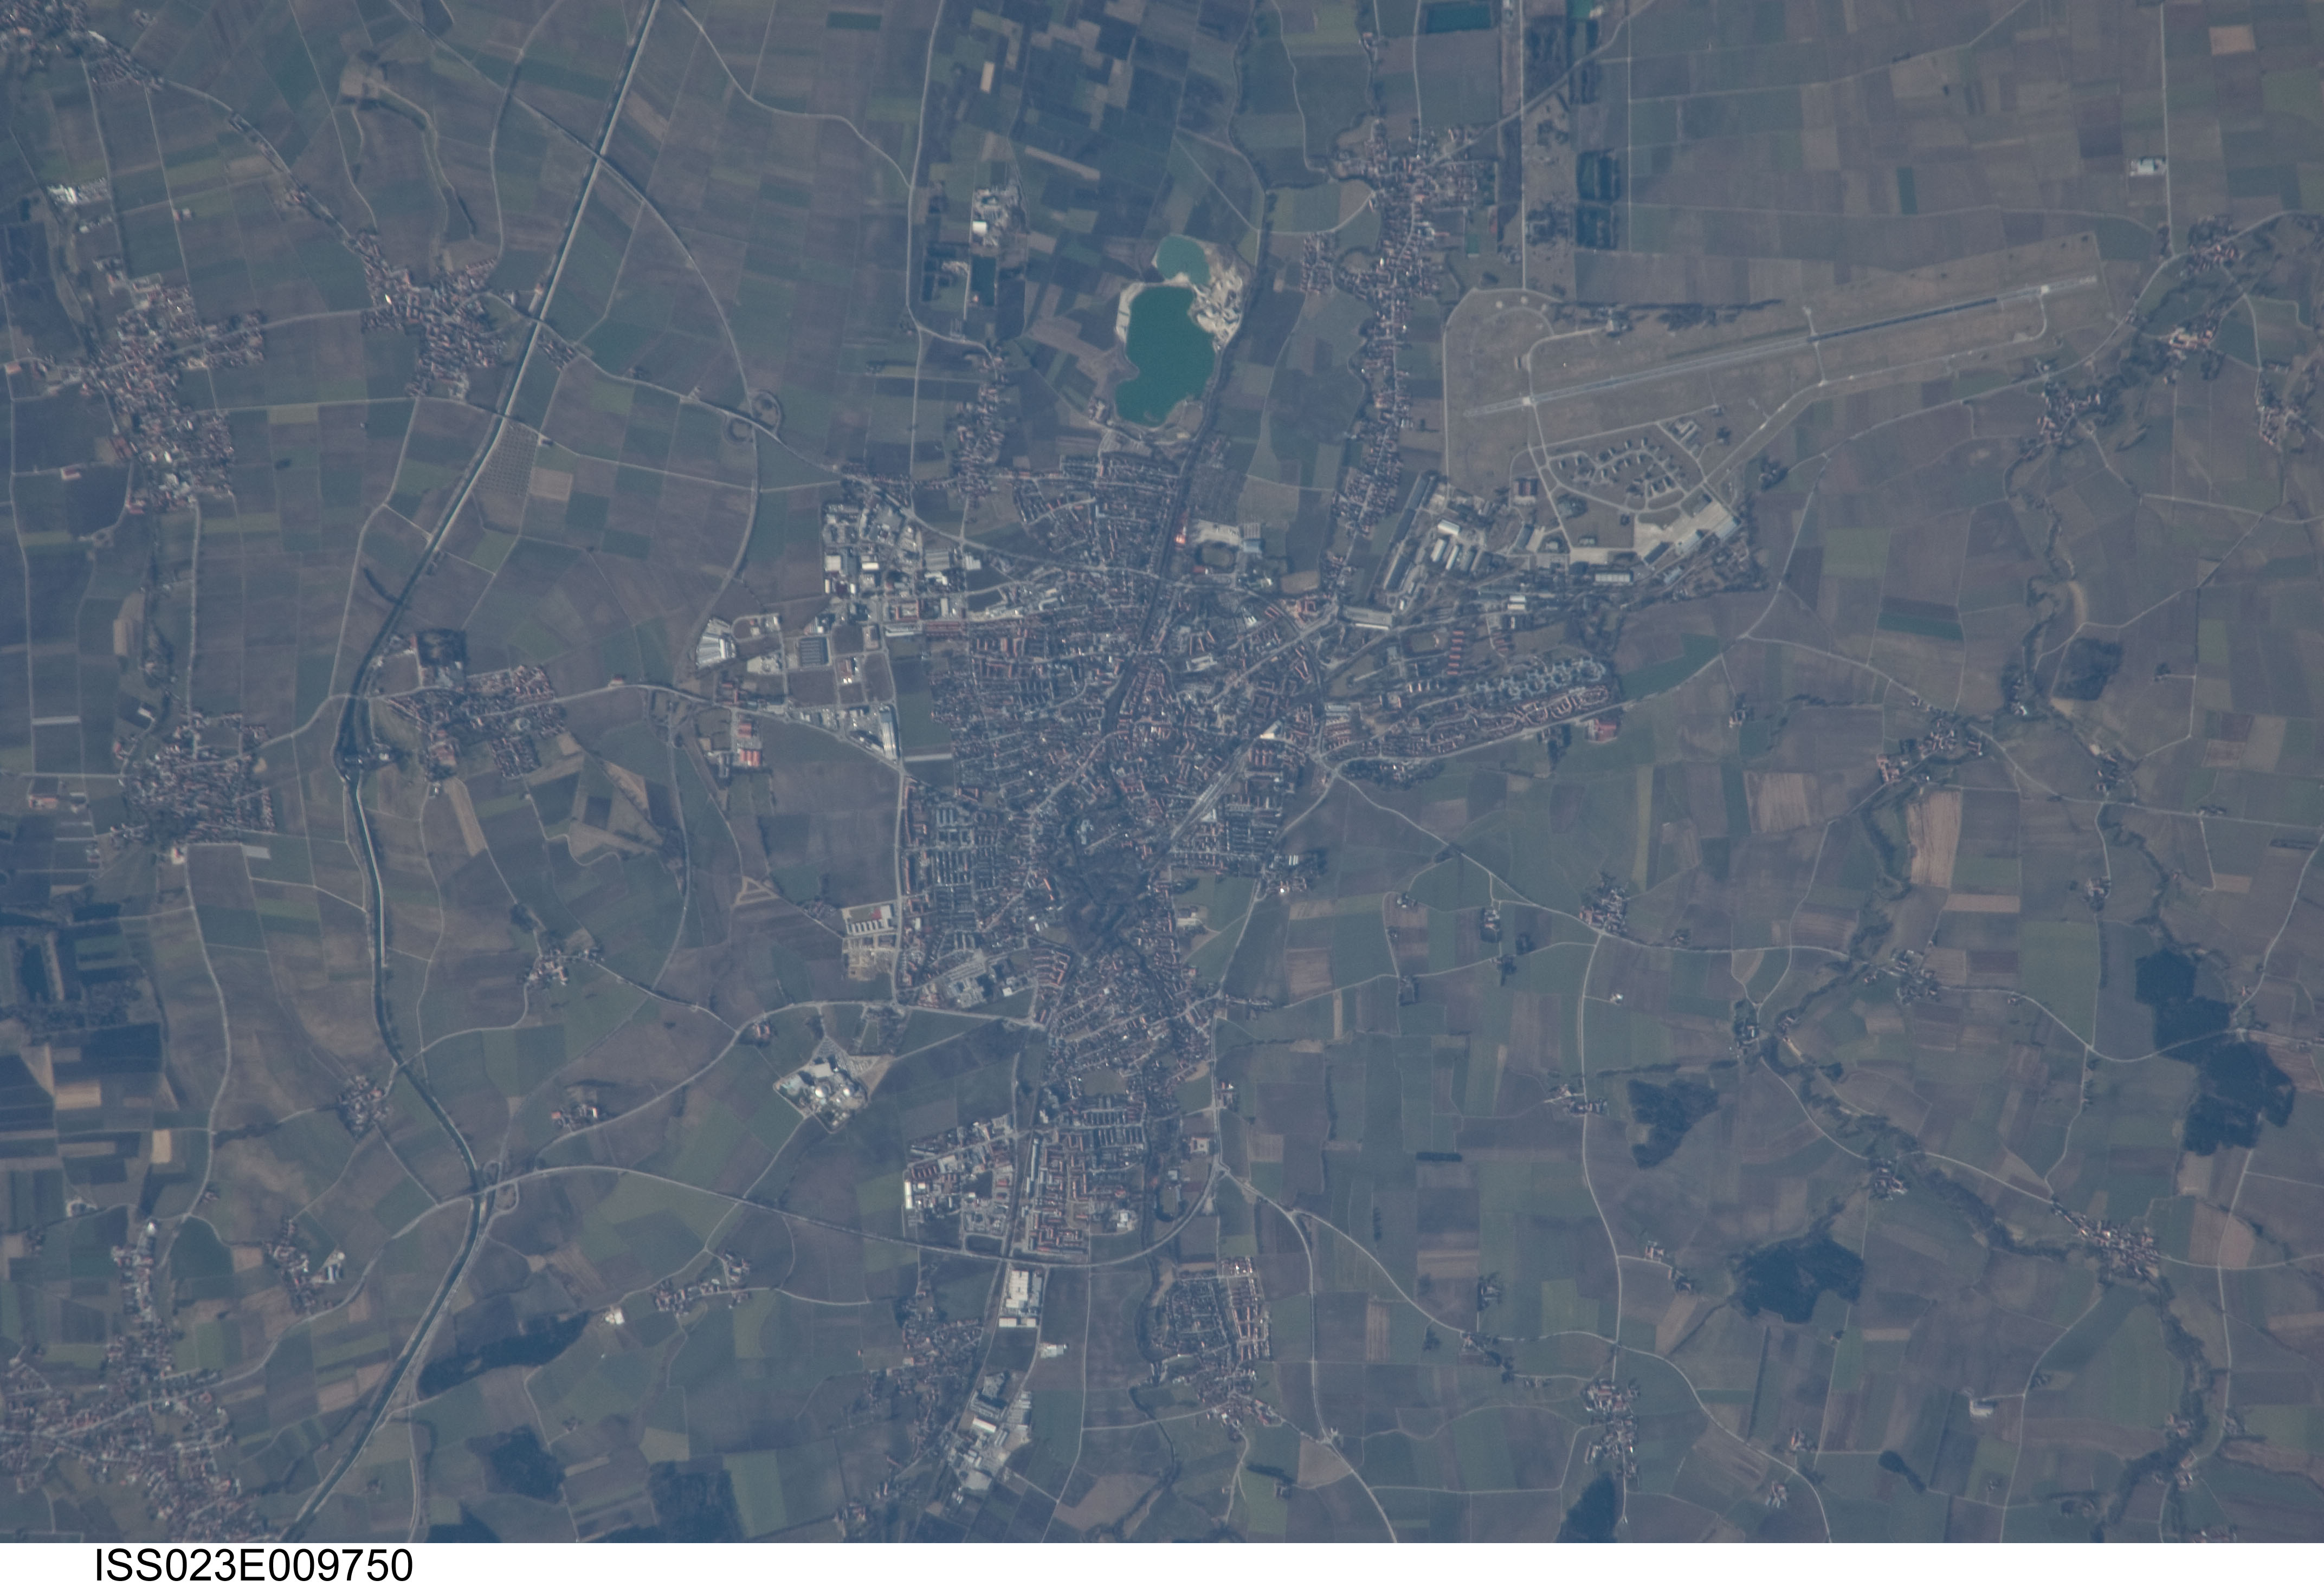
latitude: 48.3
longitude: 11.9
